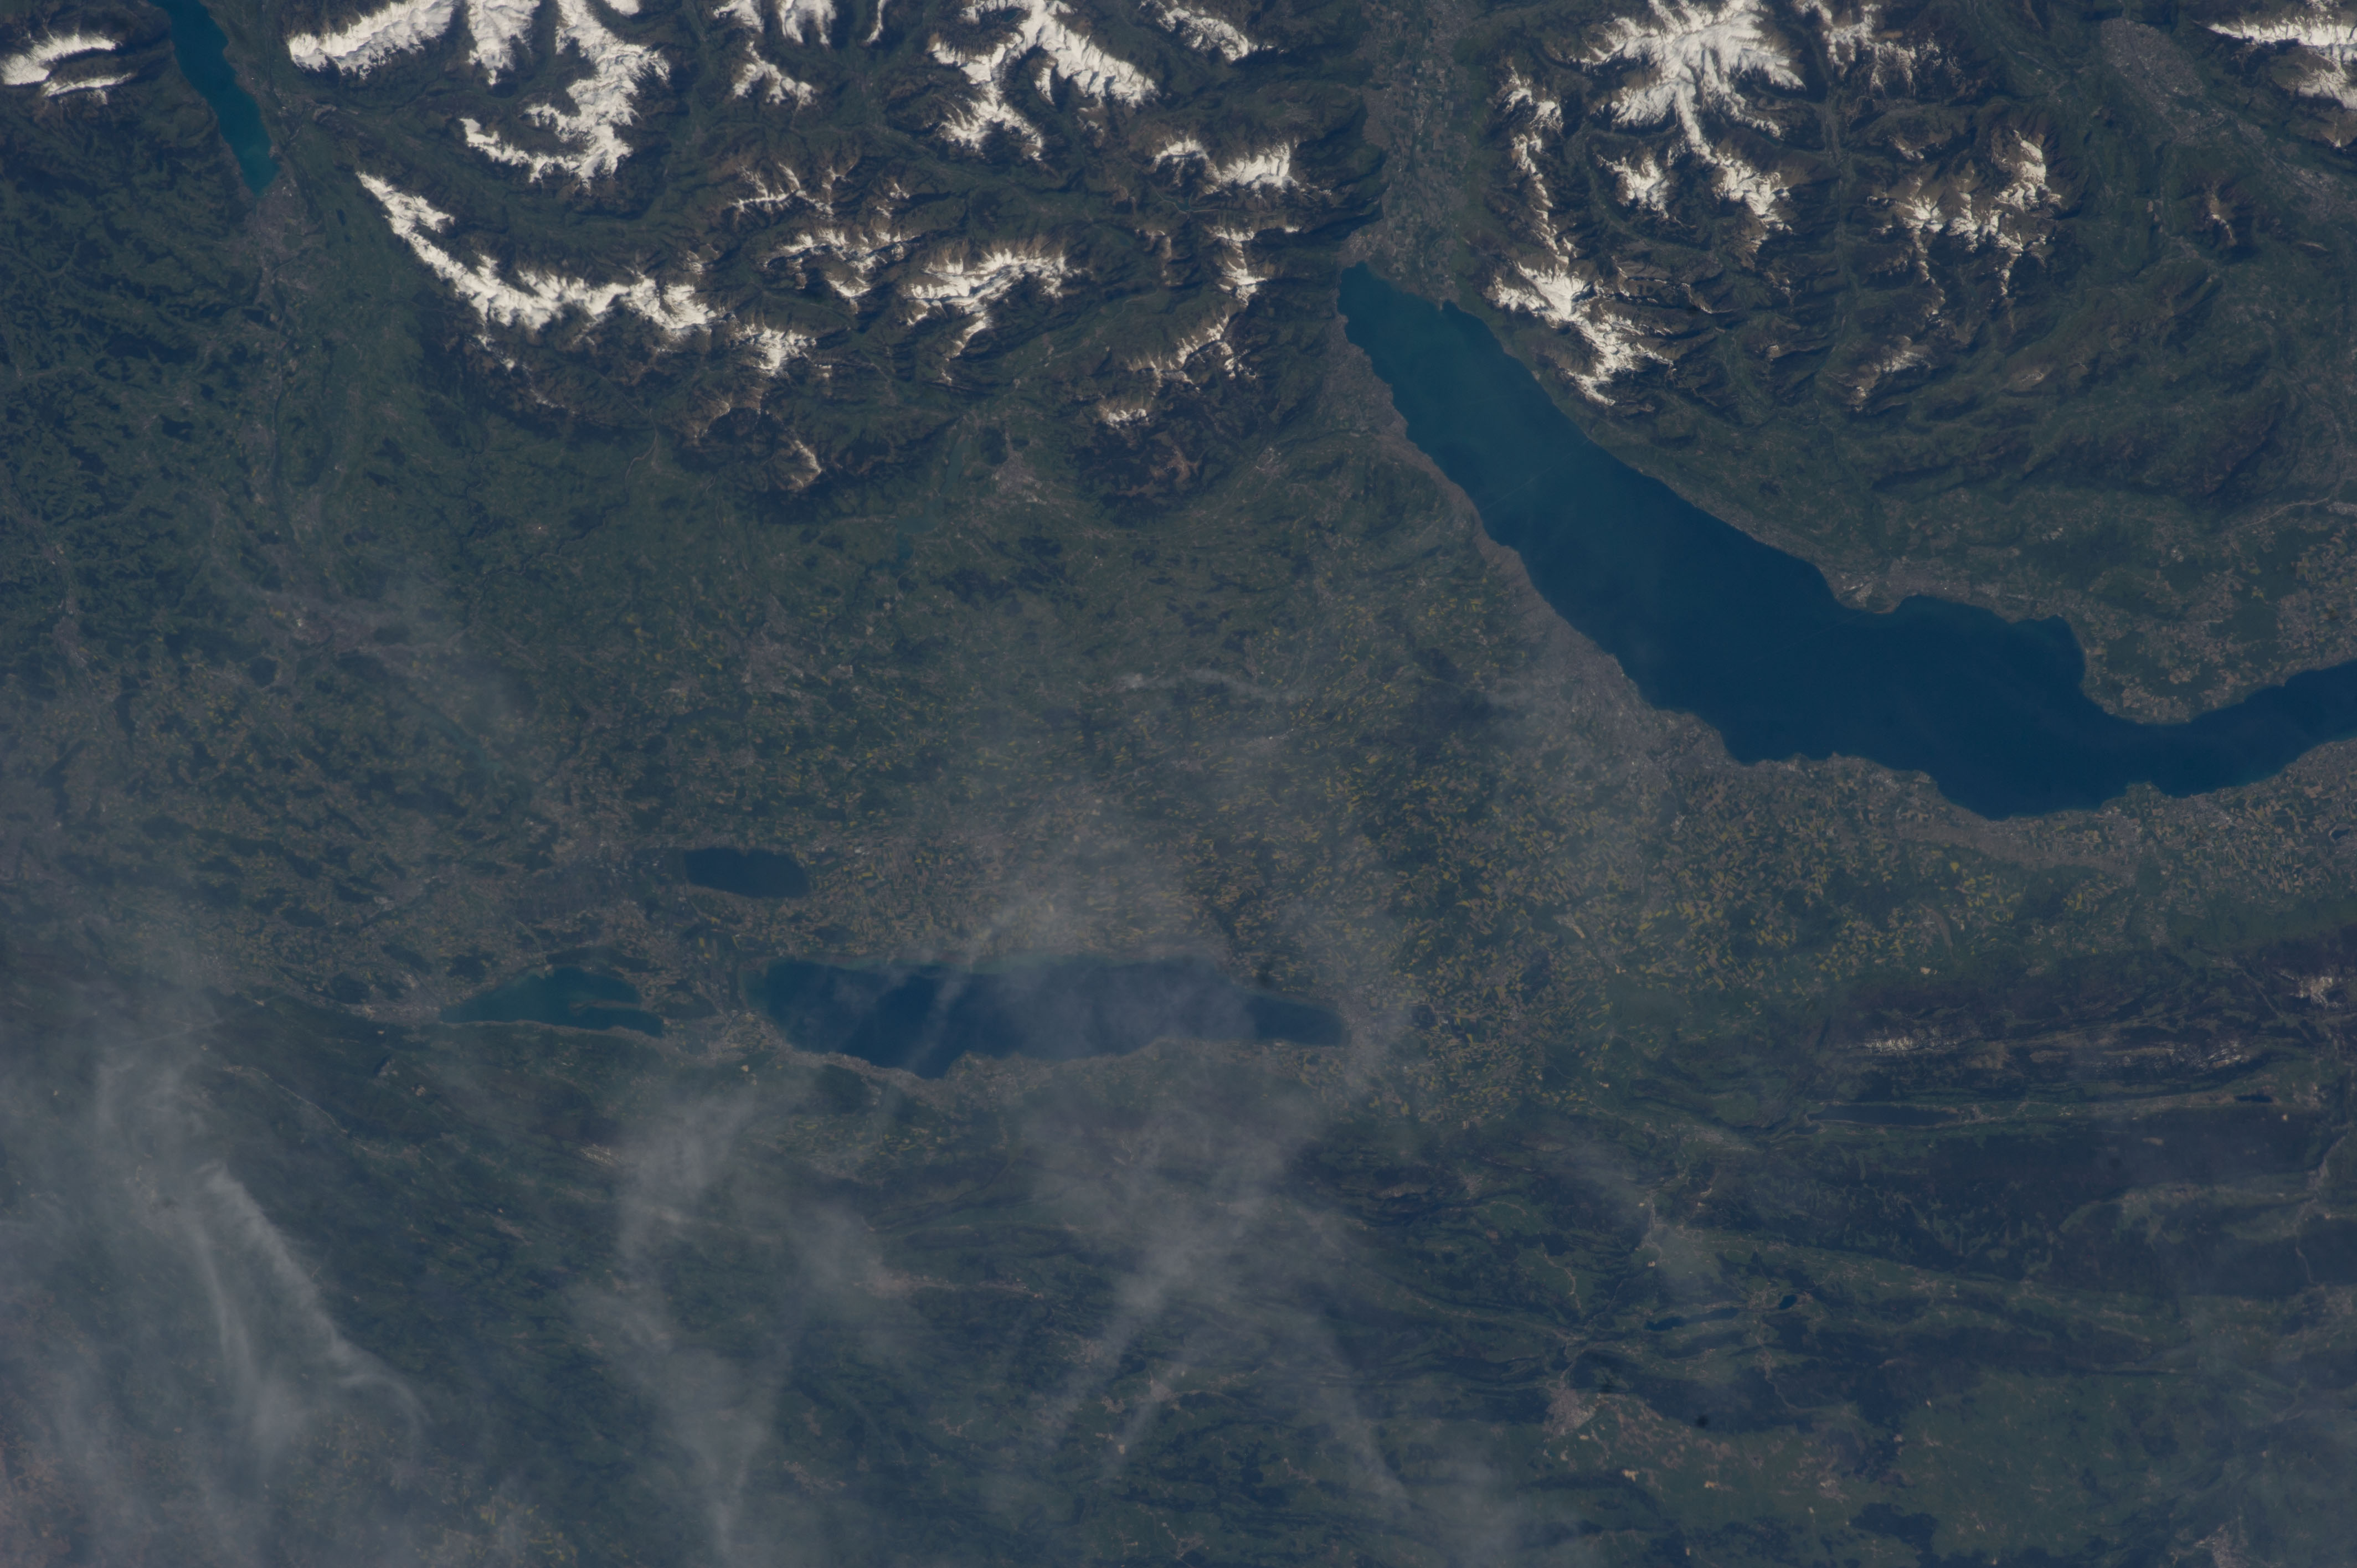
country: SWITZERLAND
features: LAKE LEMAN, LAUSANA, MOUNTAINS, SNOW
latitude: 46.8
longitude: 6.9
